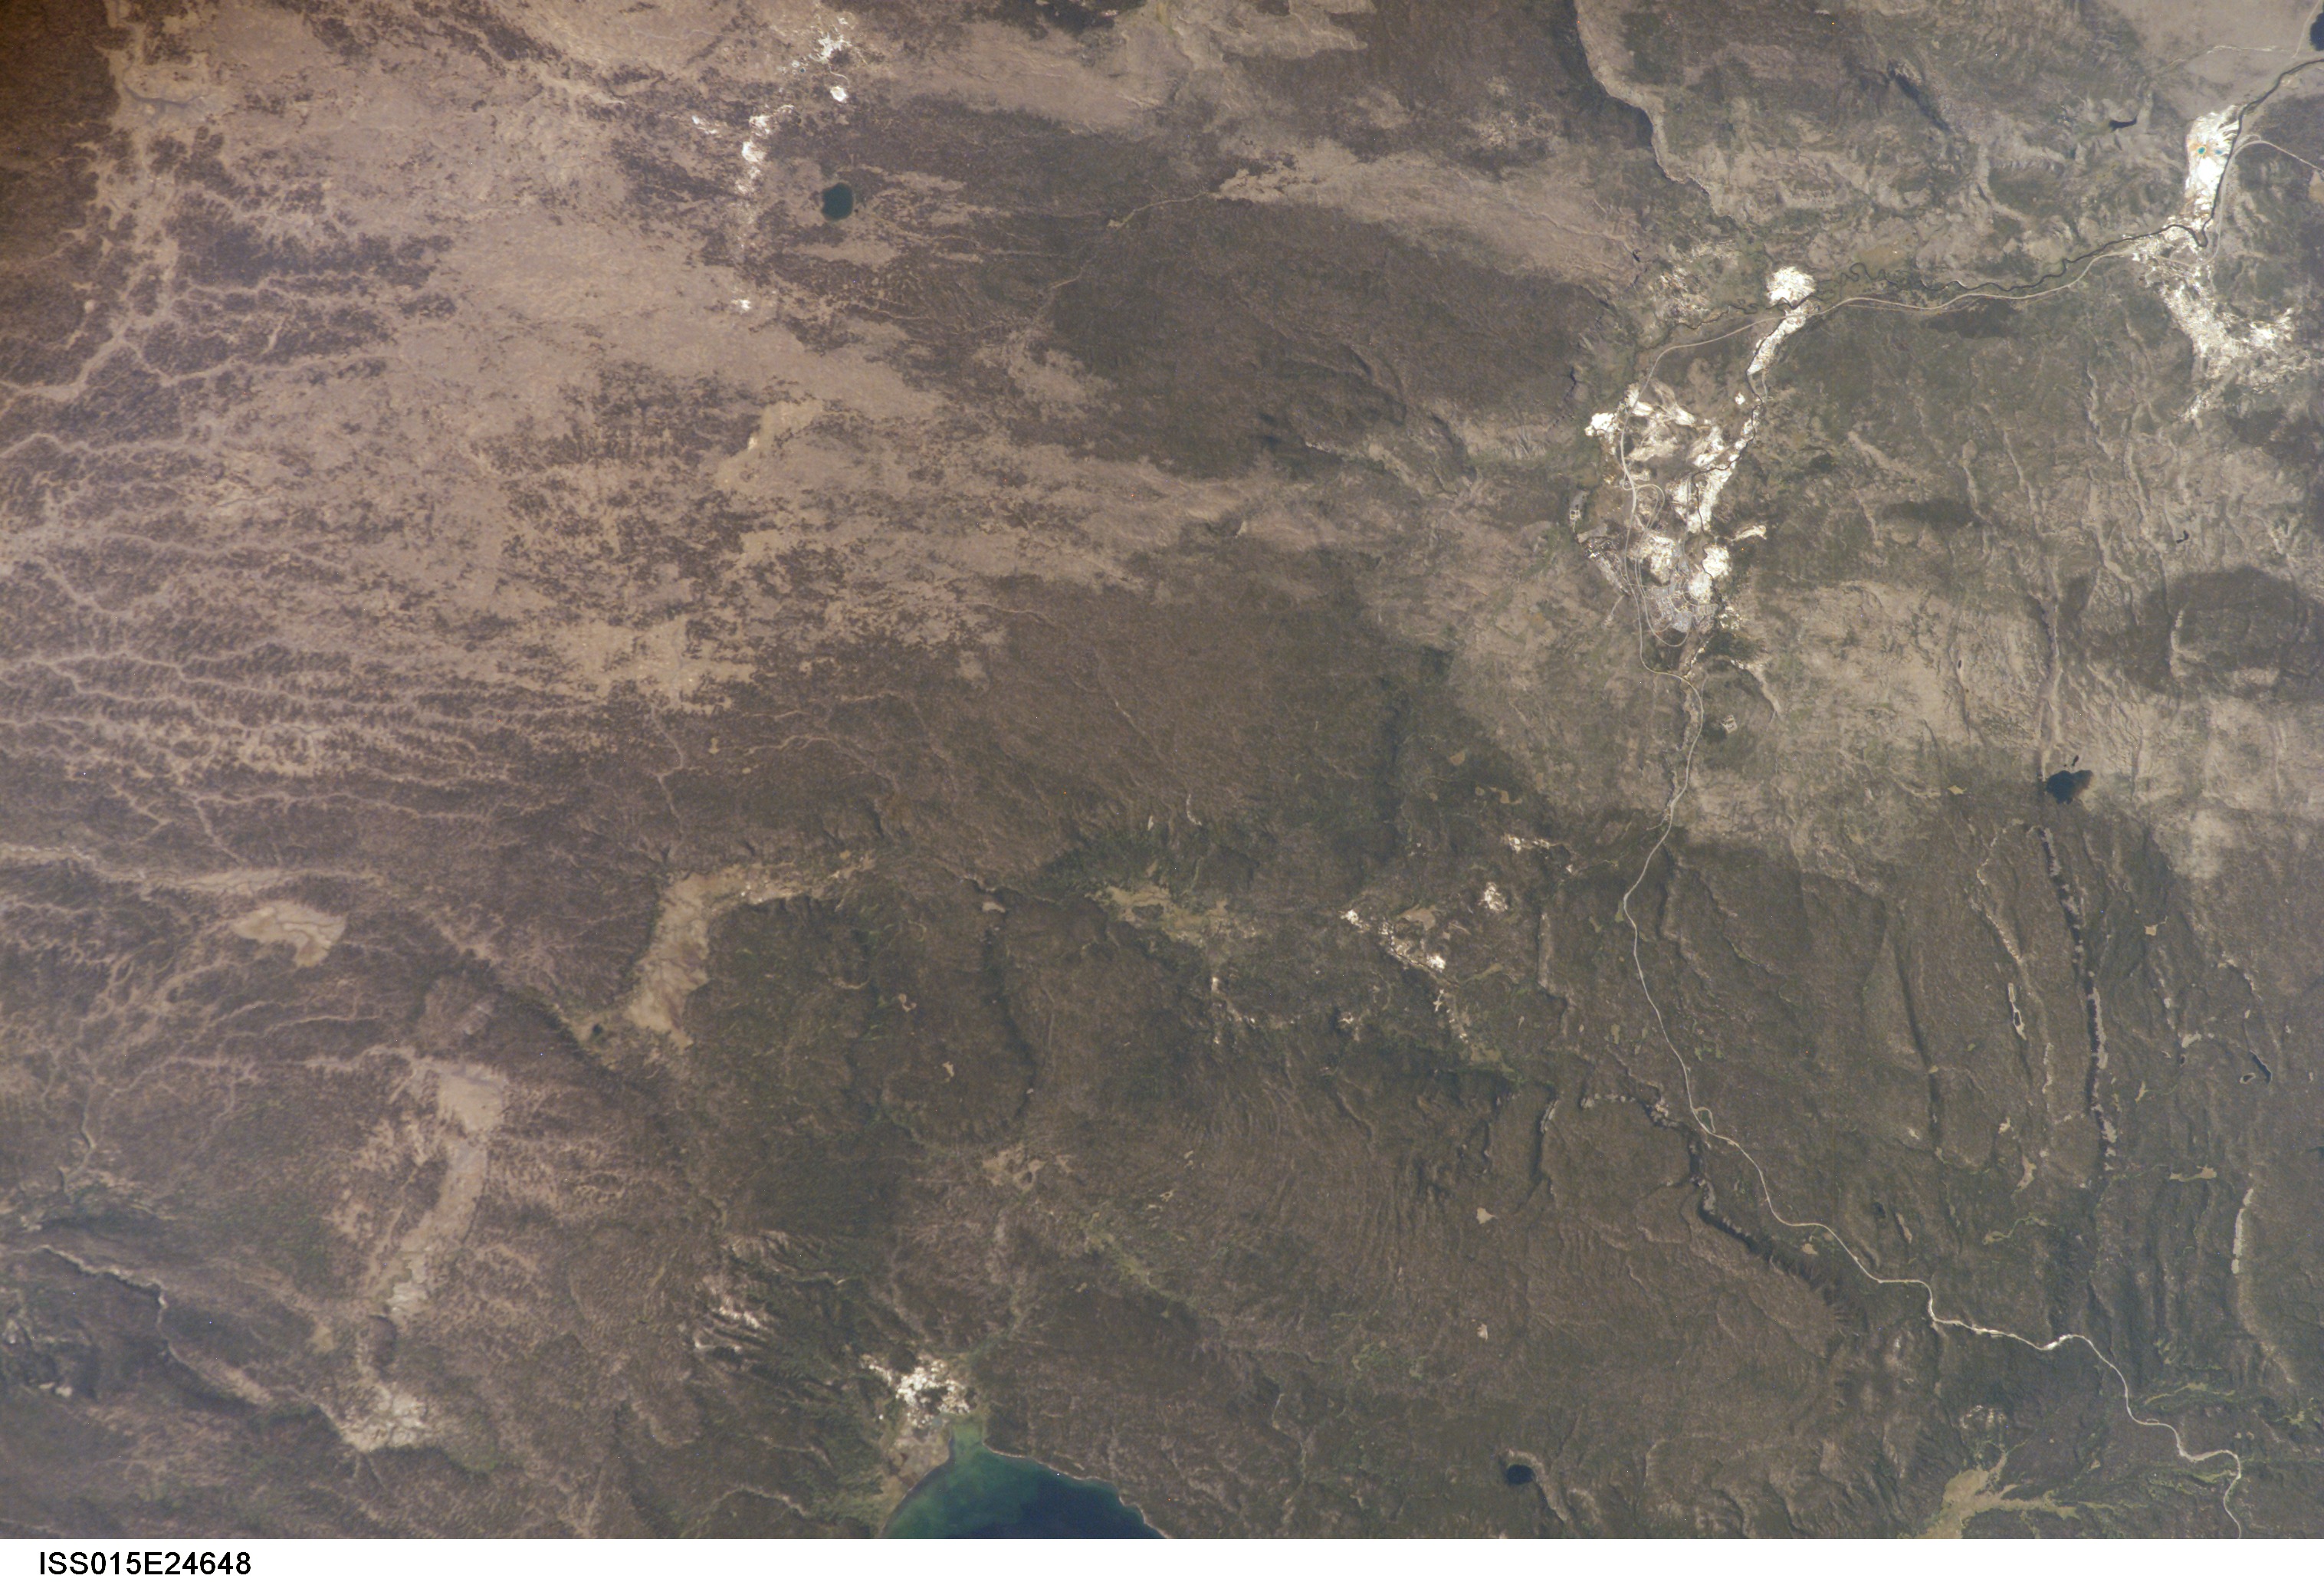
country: USA-WYOMING
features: OLD FAITHFUL, SHOSHONE L., FOR.
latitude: 44.4
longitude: -110.8
